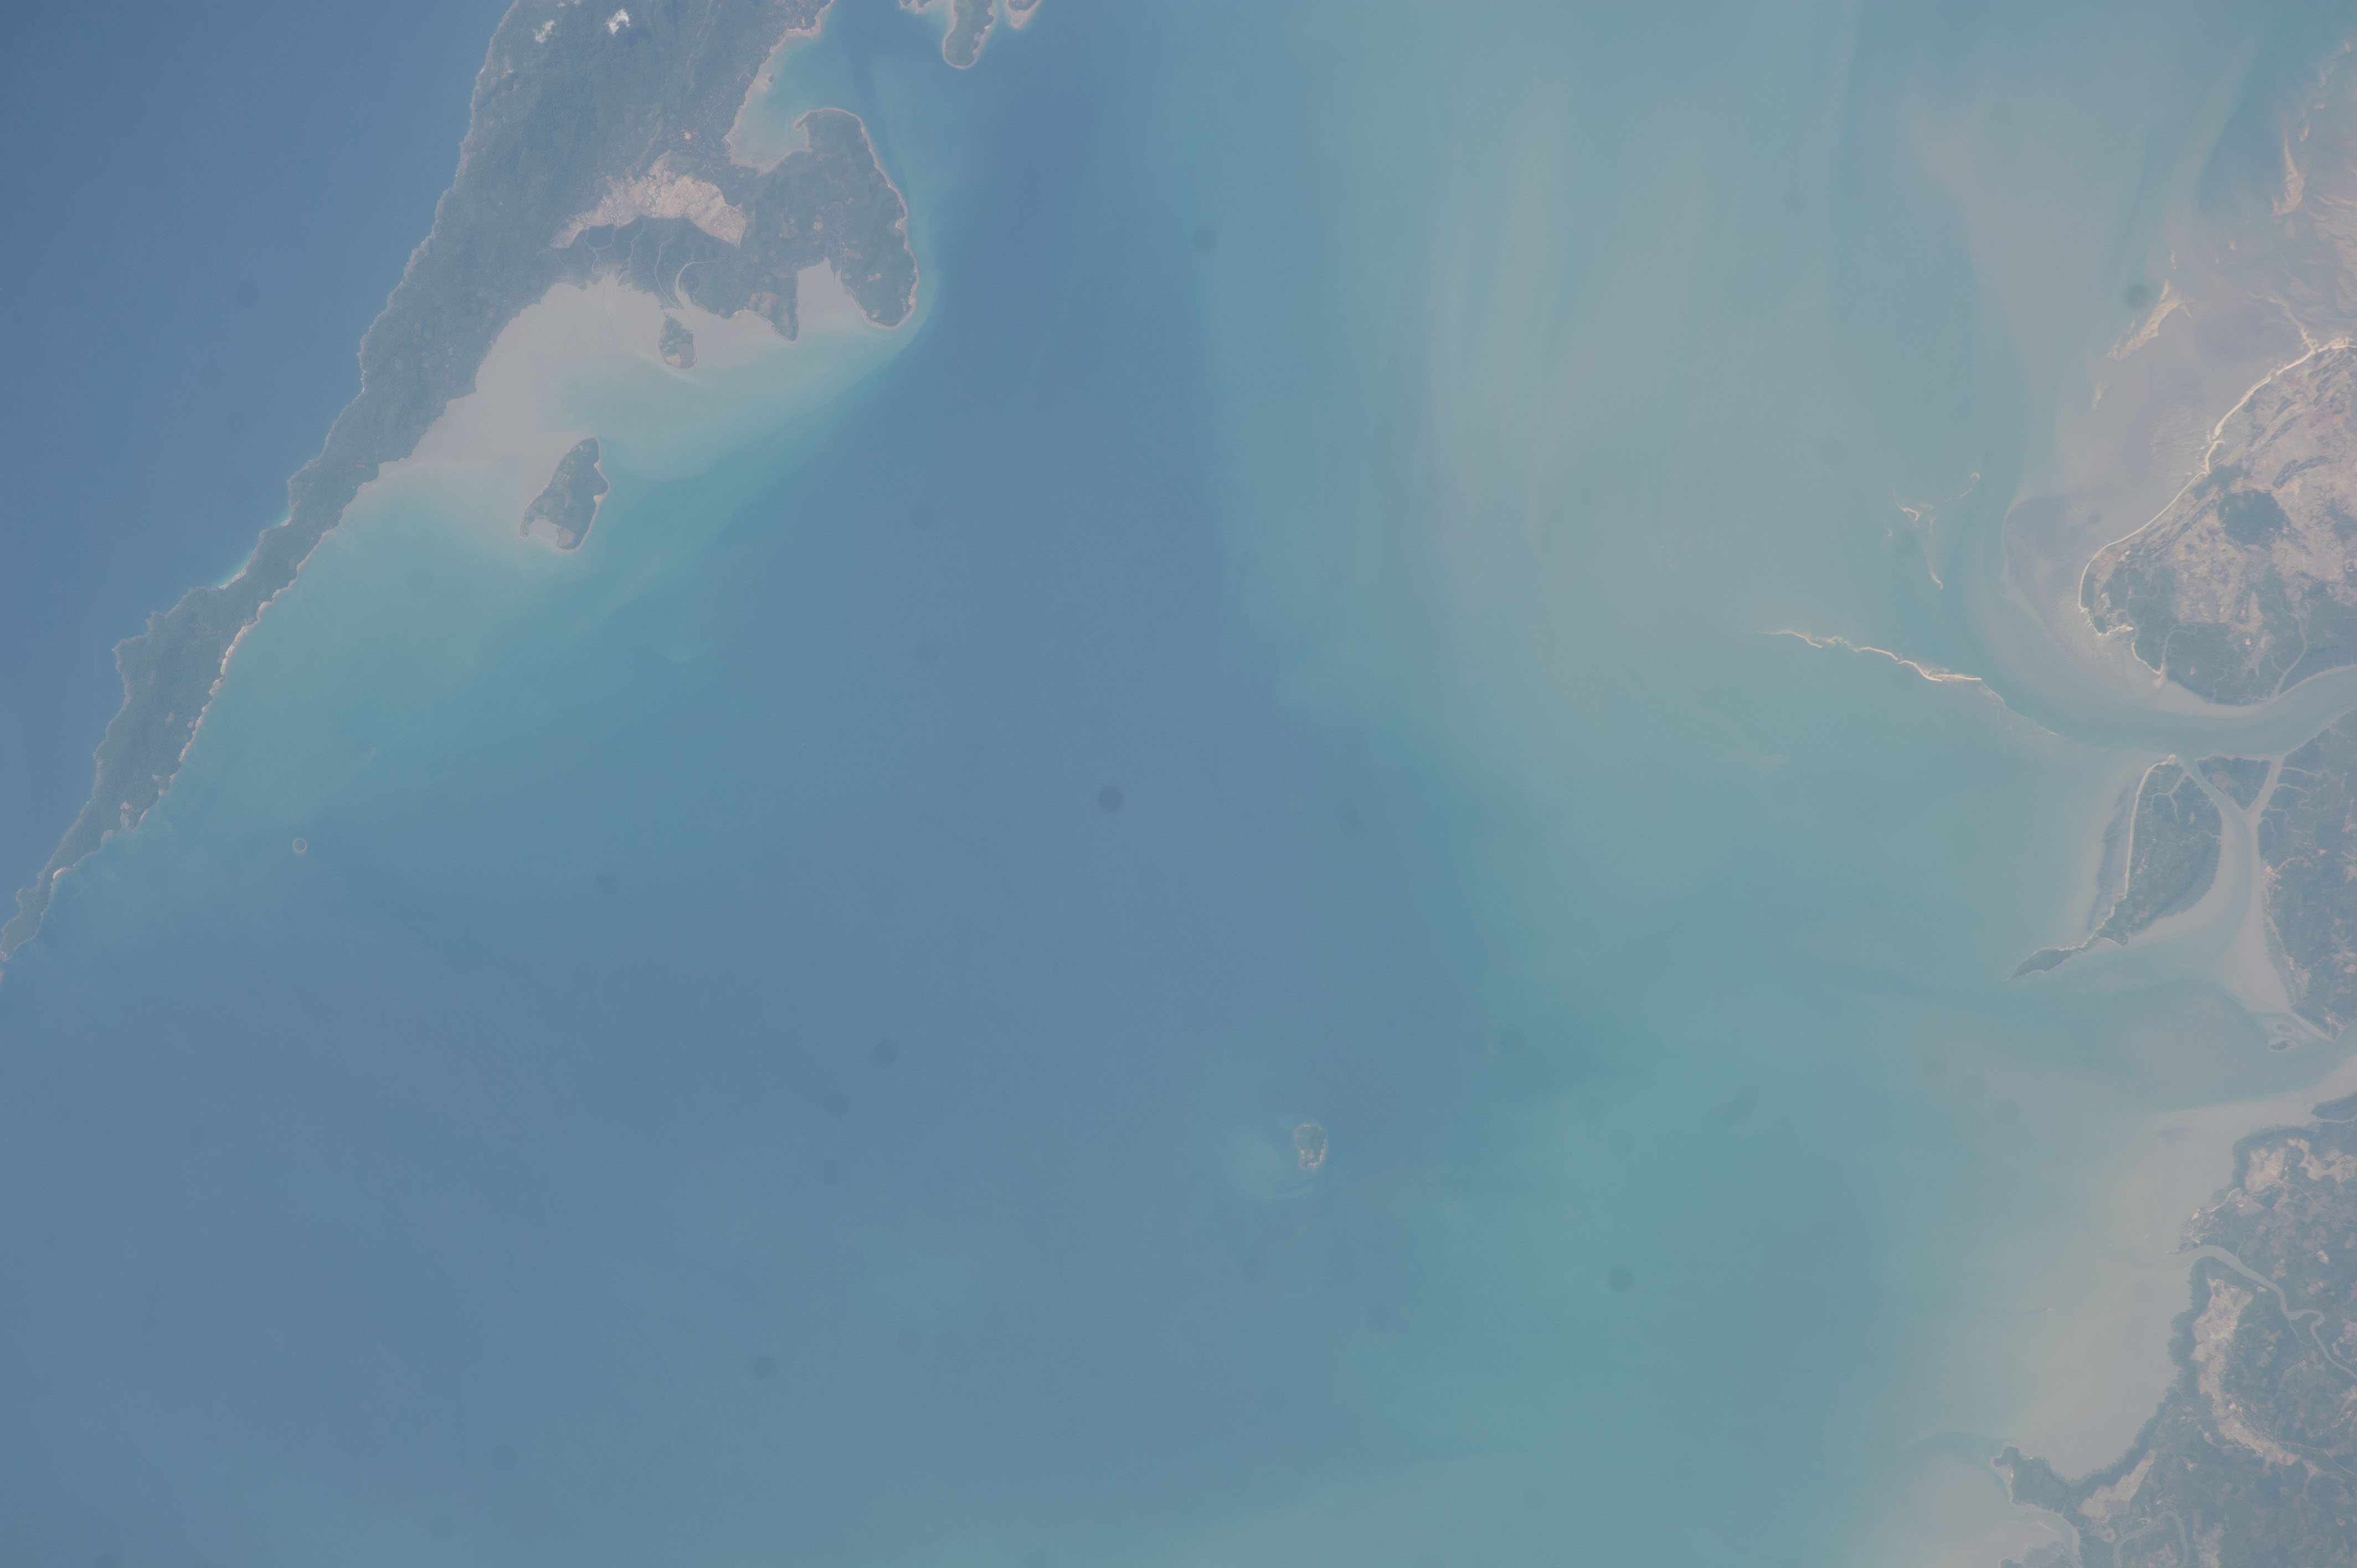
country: MYANMAR (BURMA)
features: ANDAMAN S., SED., S. MALI I., FOR., ISLETS, COAST, ESTUARIES, SHOALS
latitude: 13.1
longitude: 98.4
